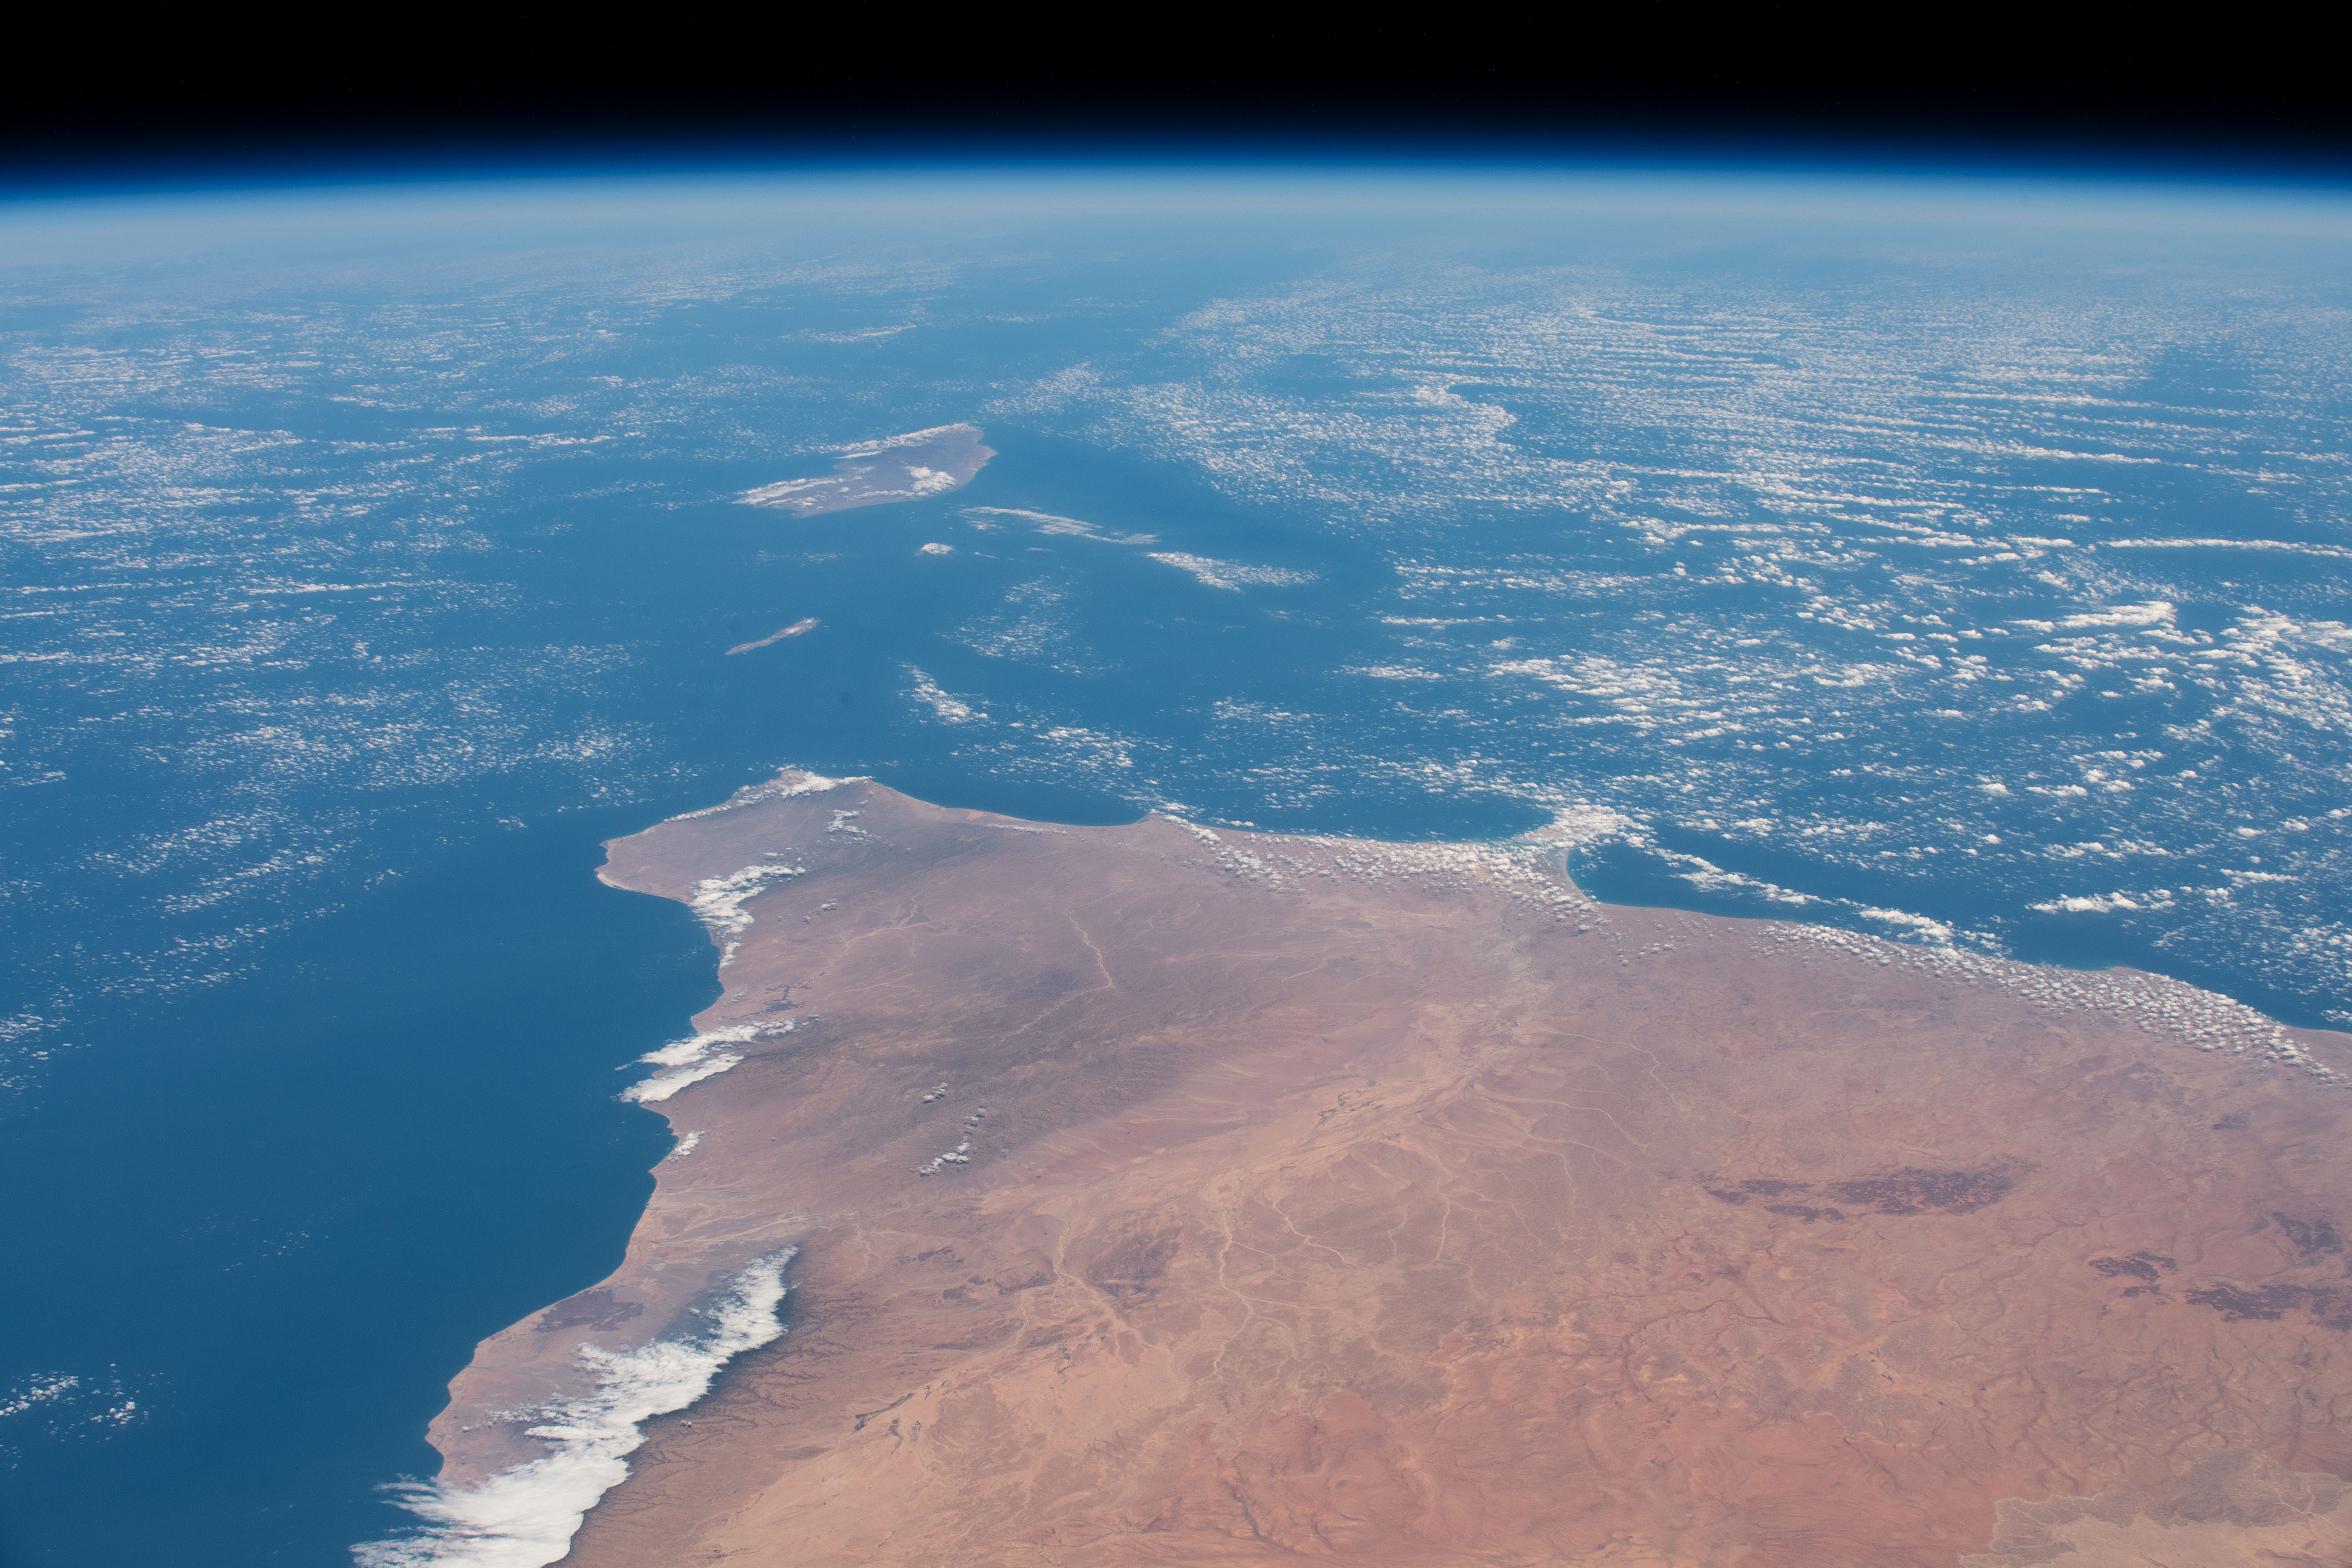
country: SOMALIA
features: HORN OF AFRICA, SOCOTRA ISLAND, GULF OF ADEN, INDIAN OCEAN, SOMALI PENINSULA
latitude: 11.1
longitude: 51.3
